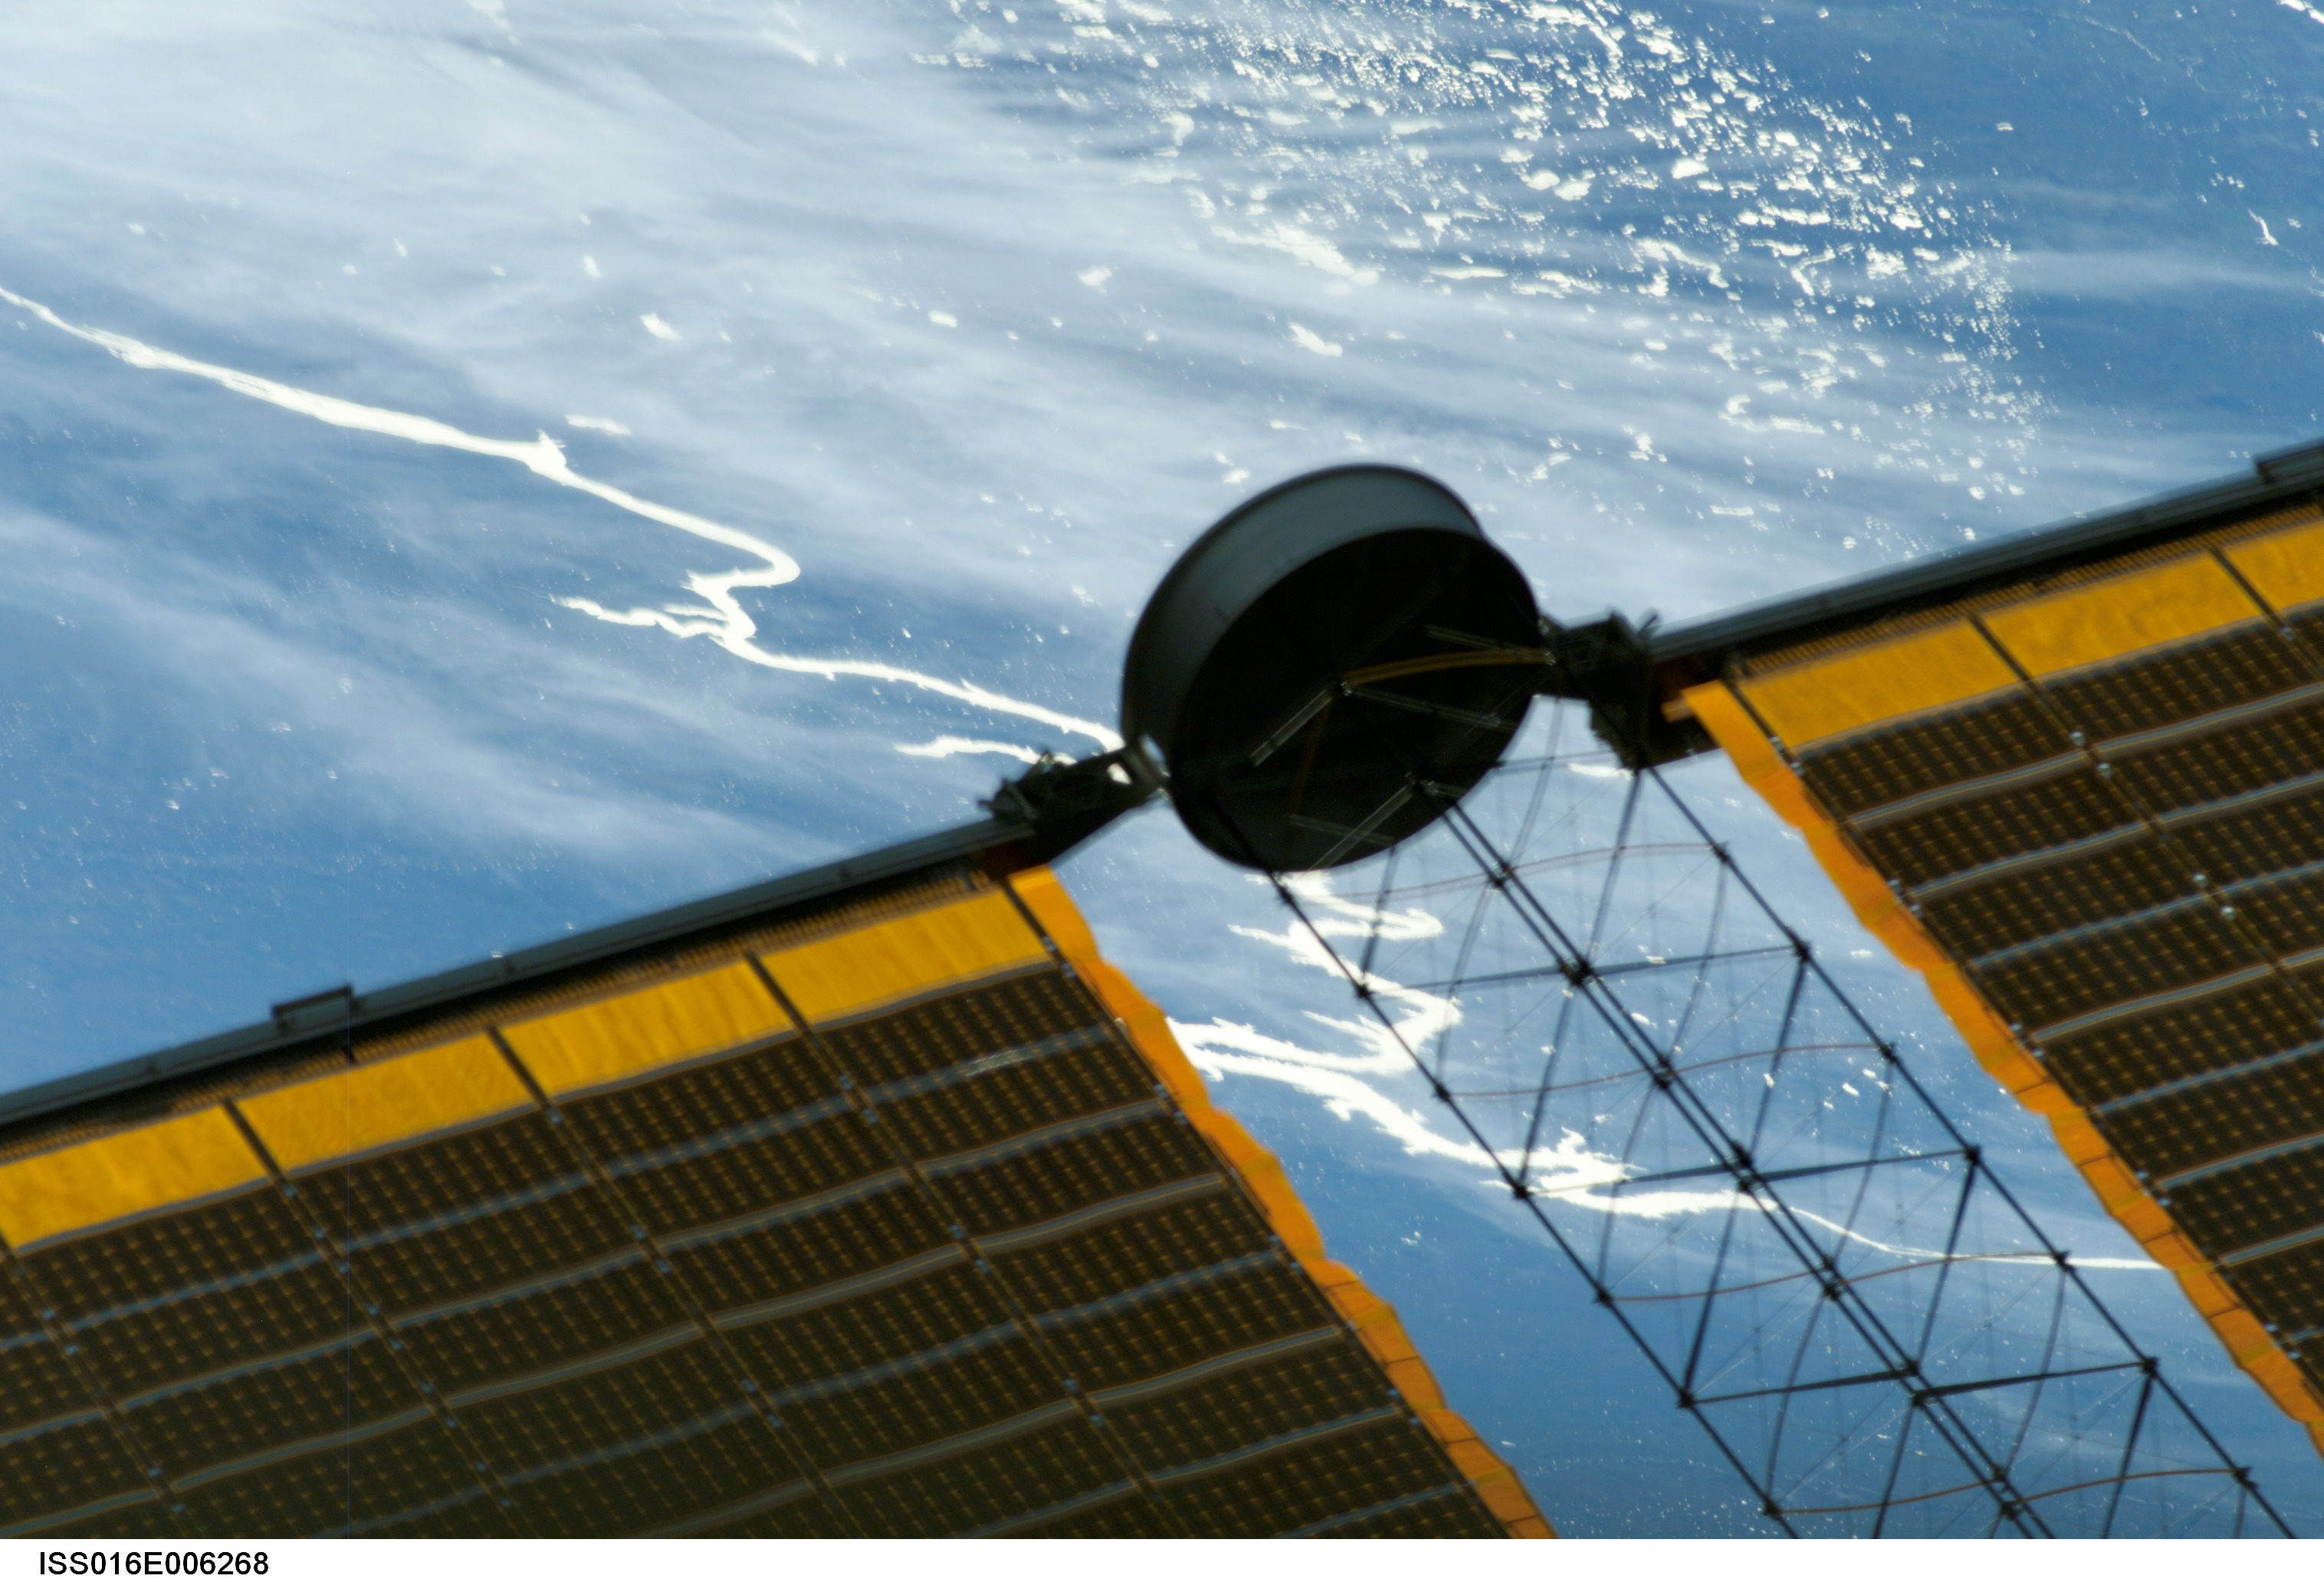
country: USA-SOUTH DAKOTA
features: MISSOURI RIVER, SOLAR PANELS
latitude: 45.3
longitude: -100.3
